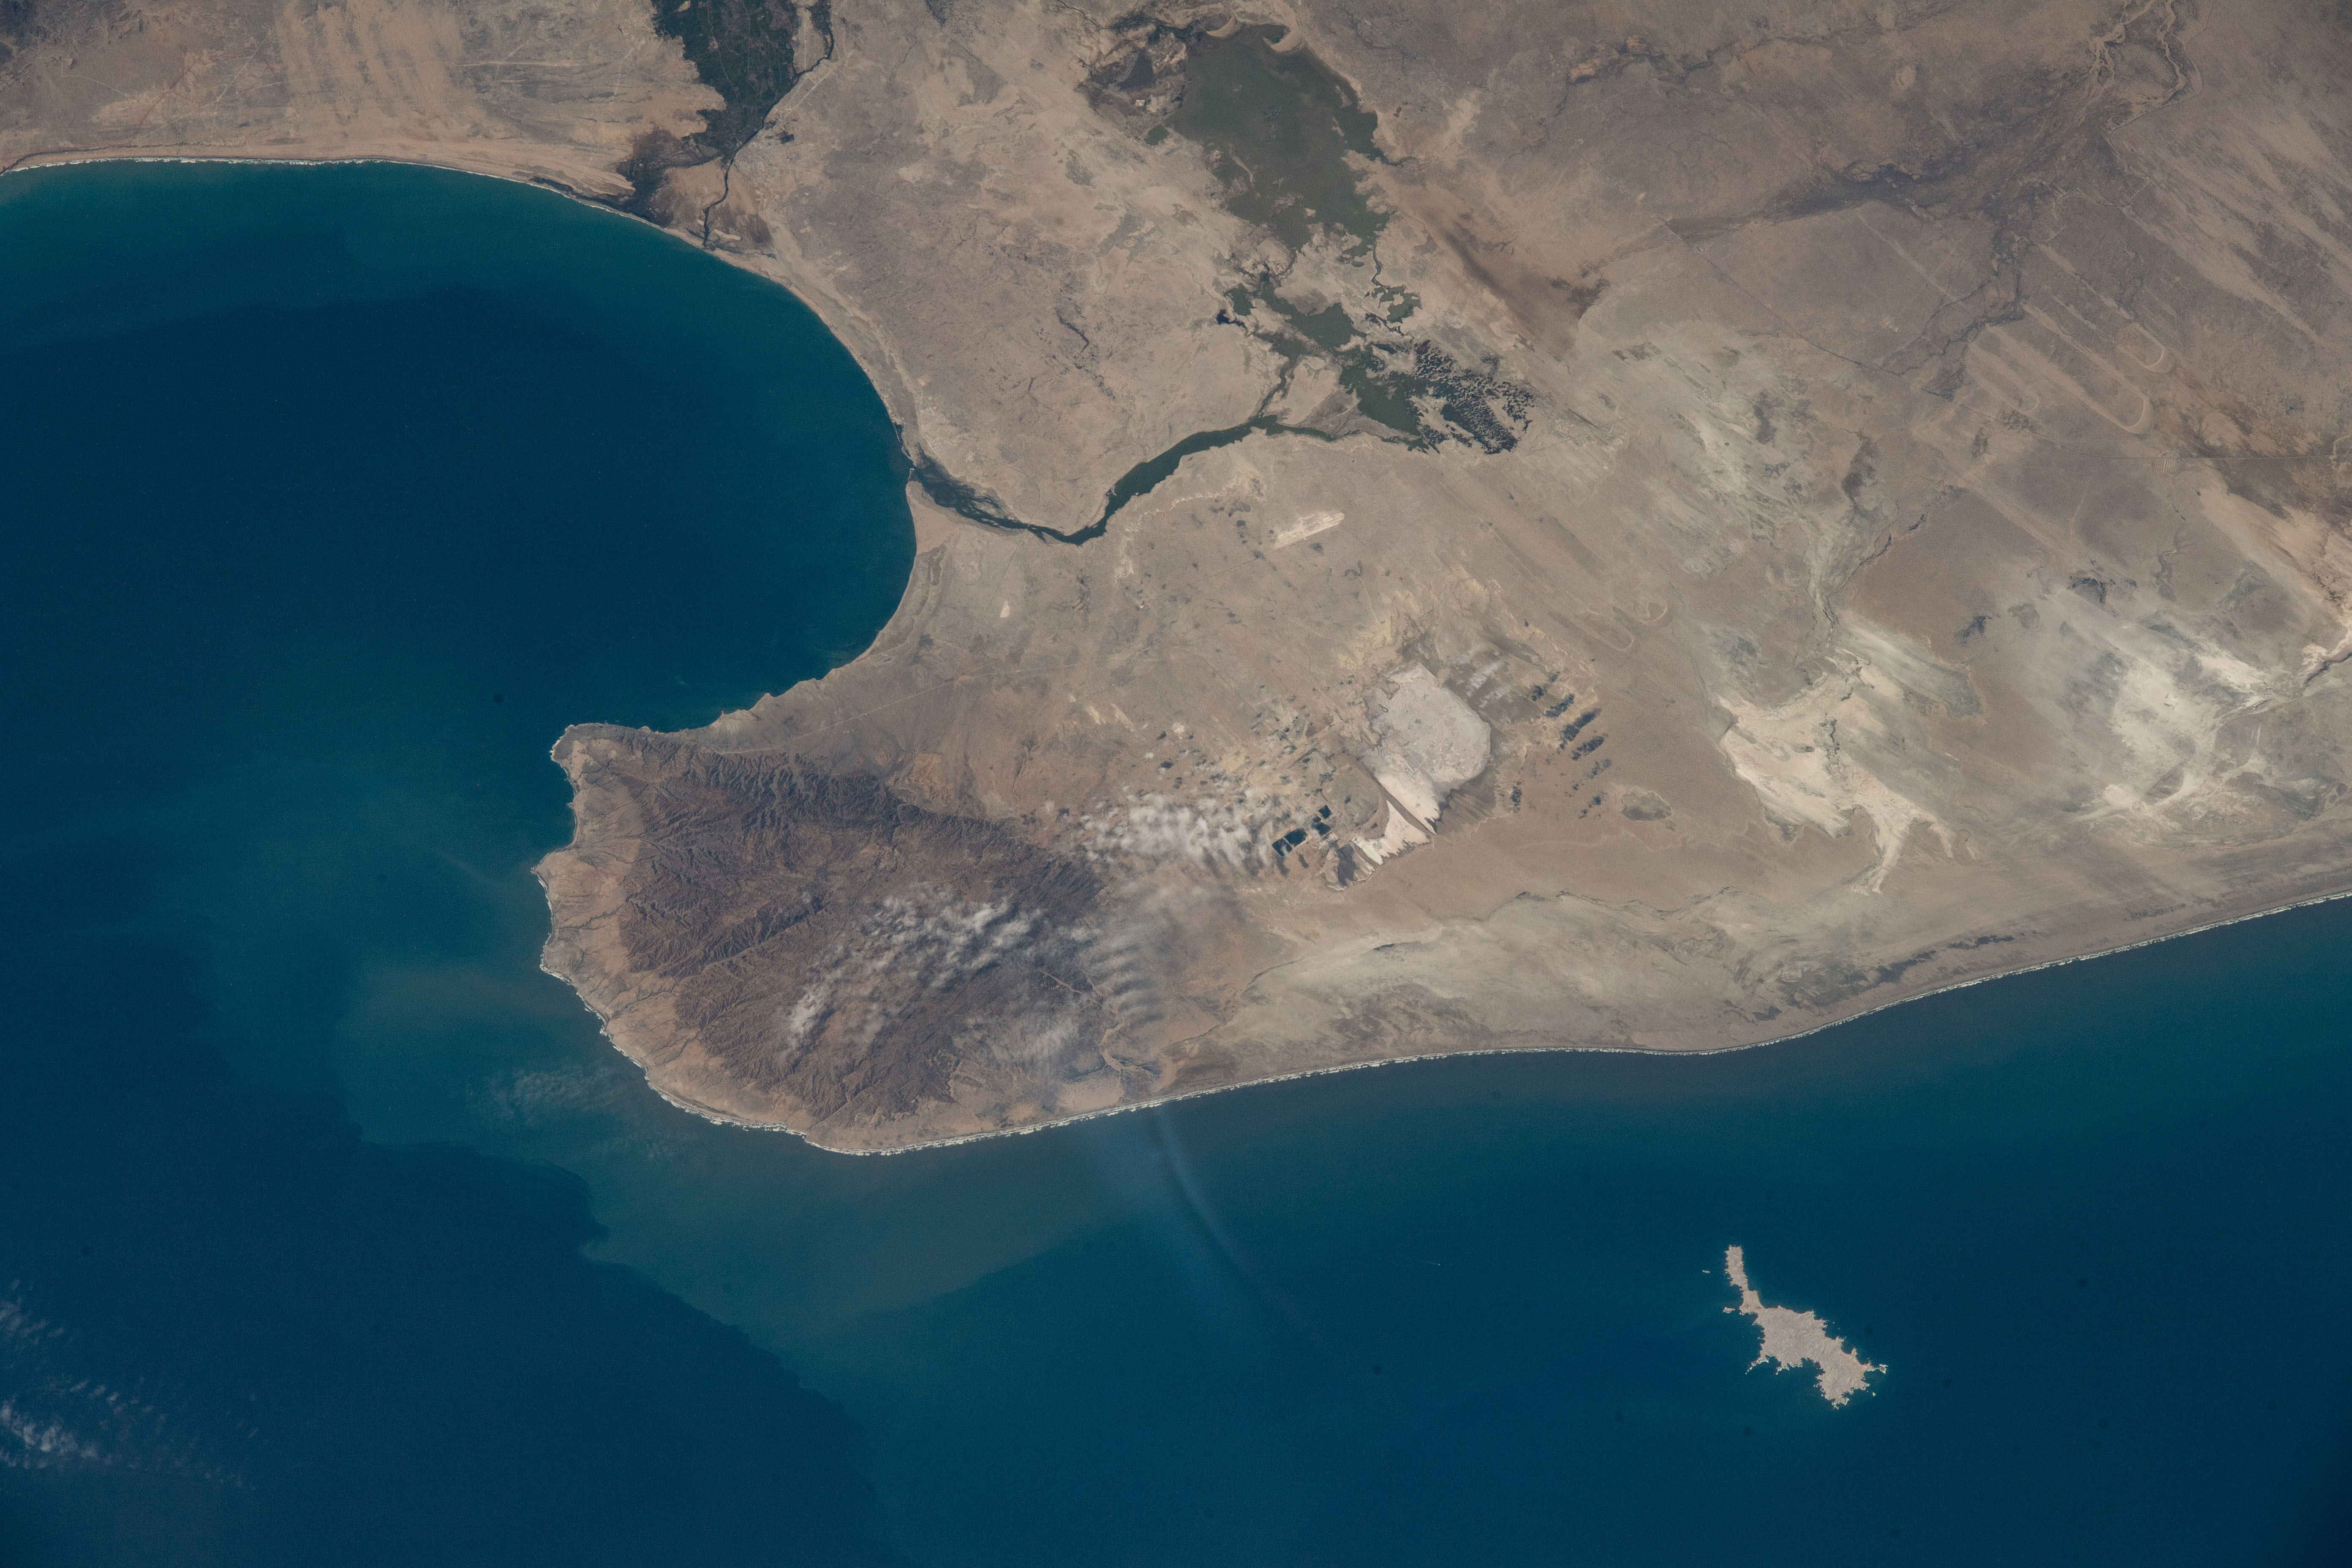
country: PERU
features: PORT OF BAYOVAR, PARACHIQUE, ZONA RESERVADA ILLESCAS, LA MINA, ANGOSTURA,S.,R.,LOBOS DE TIERRA ISLAND, PERU
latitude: -6.0
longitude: -80.9
